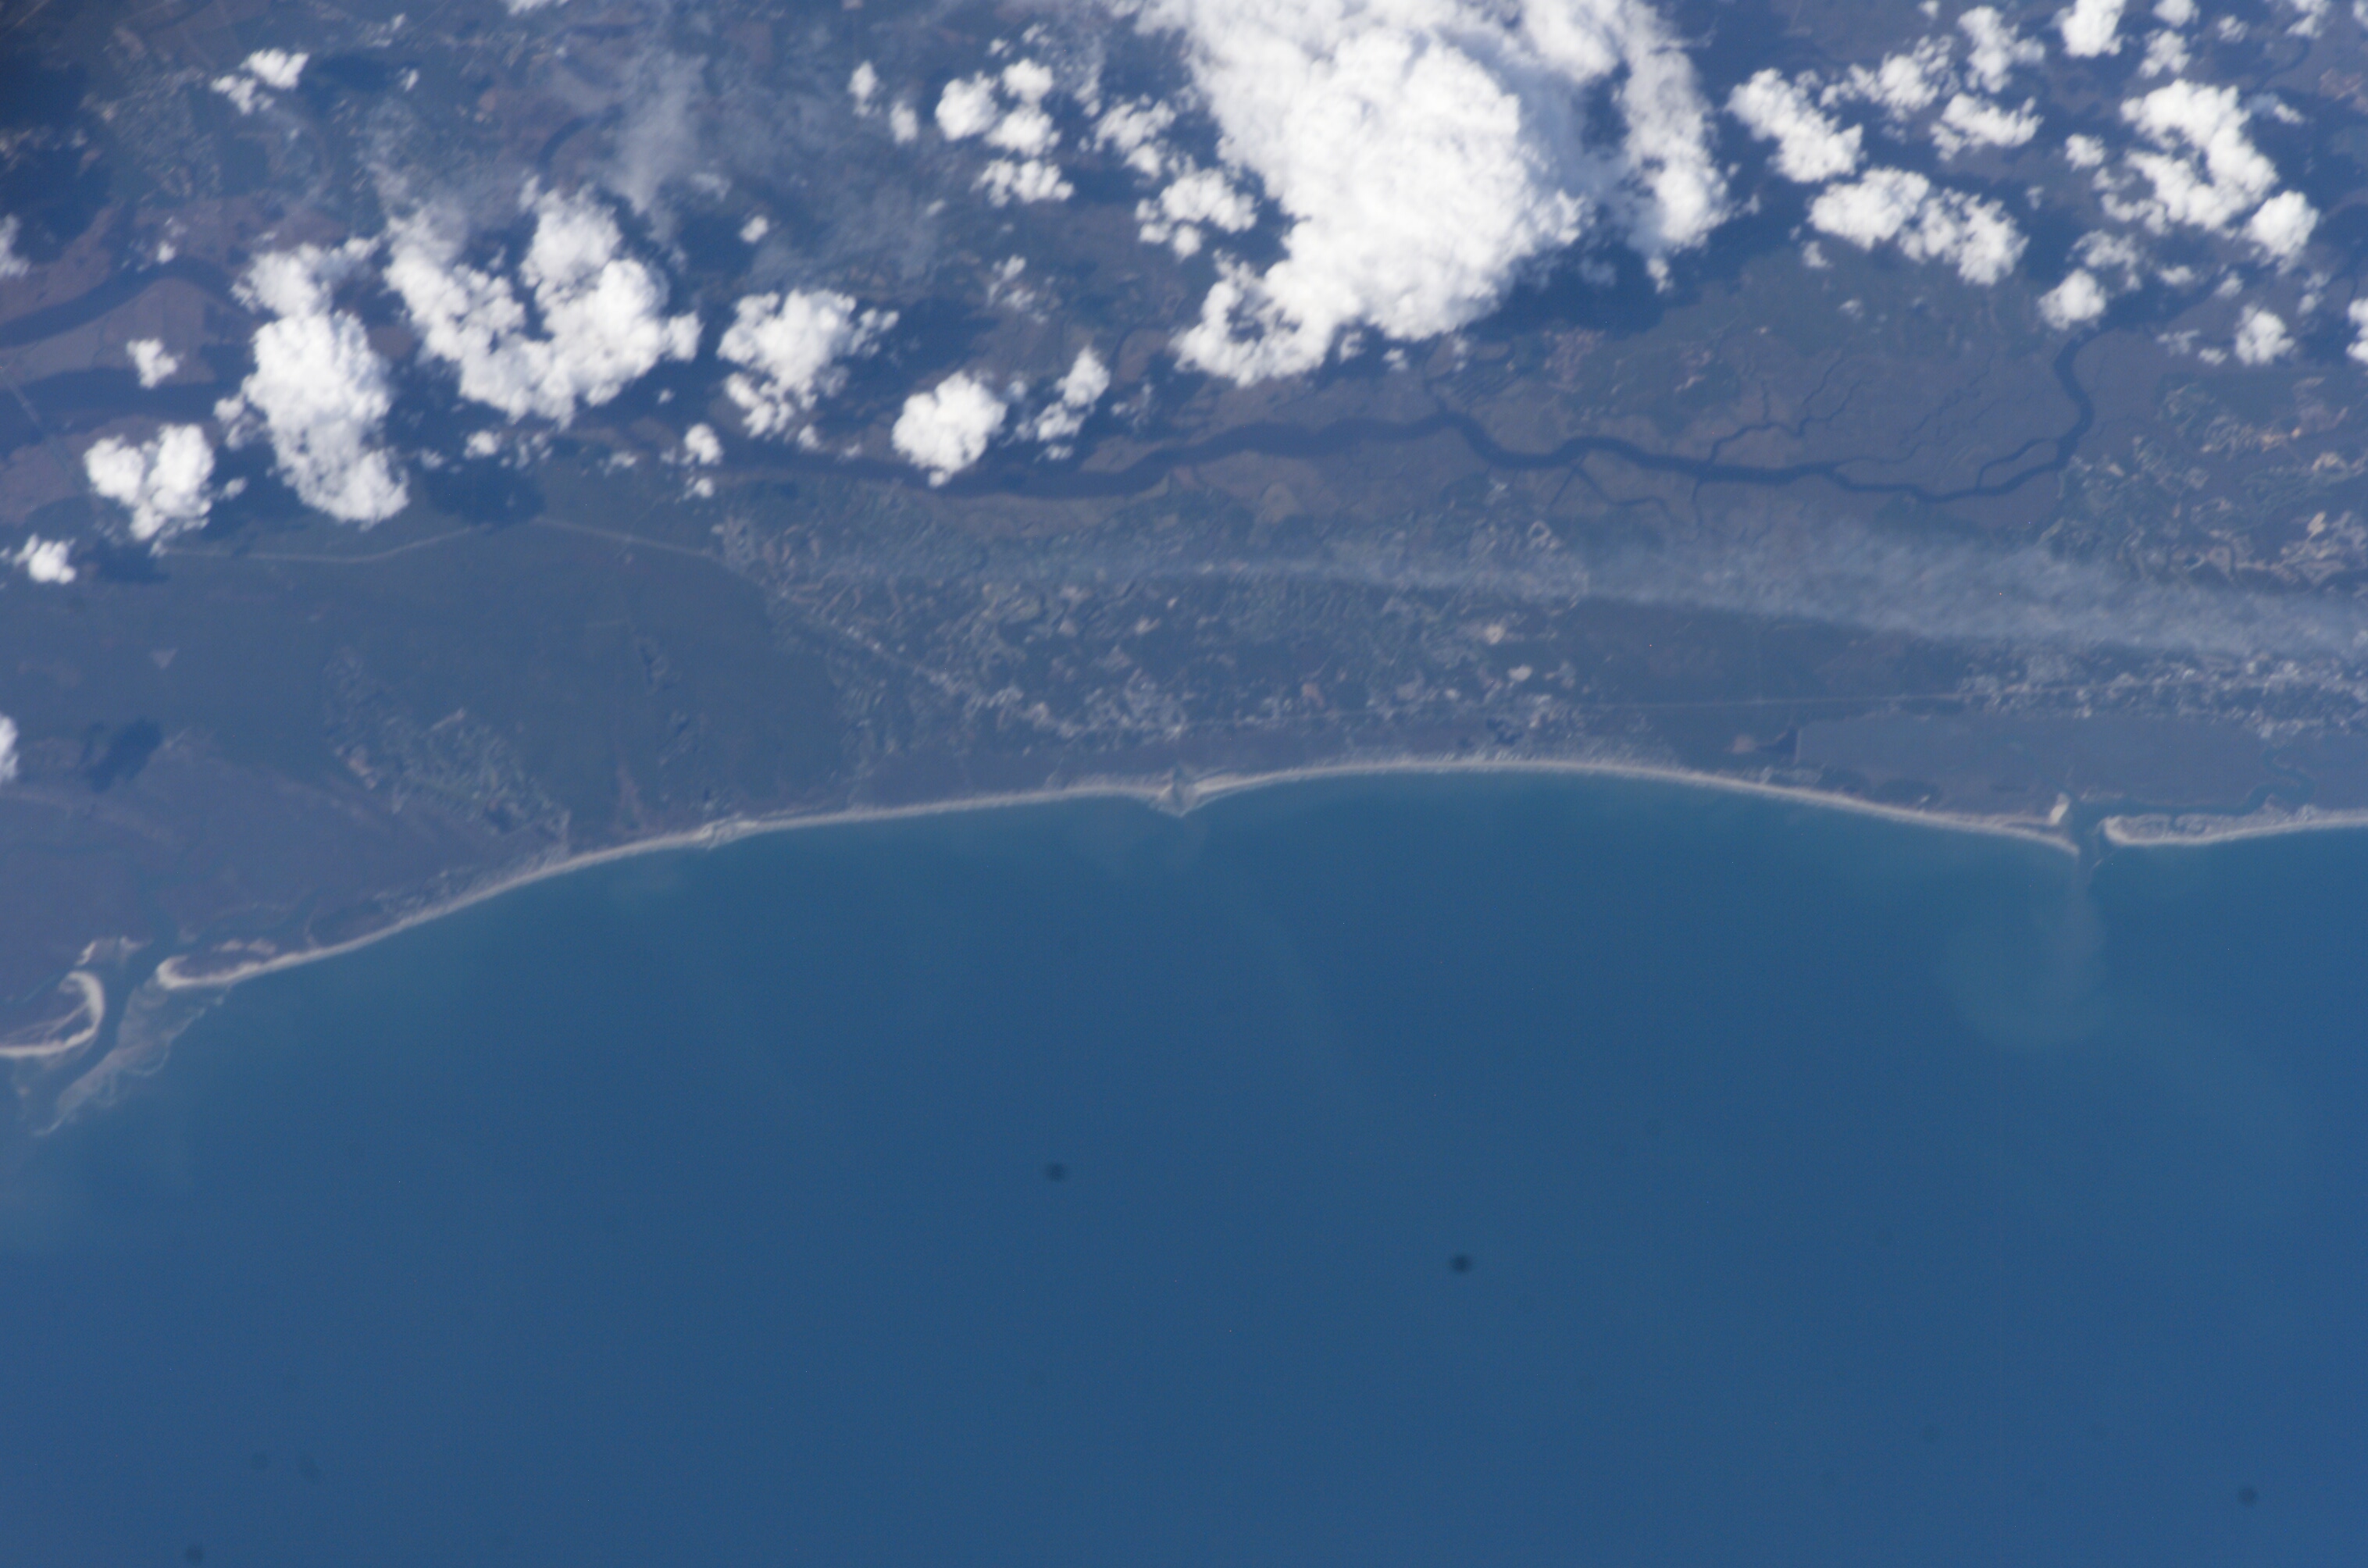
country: USA-SOUTH CAROLINA
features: PAULEY'S INLET, WACCAMAW R.
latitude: 33.4
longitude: -79.1
